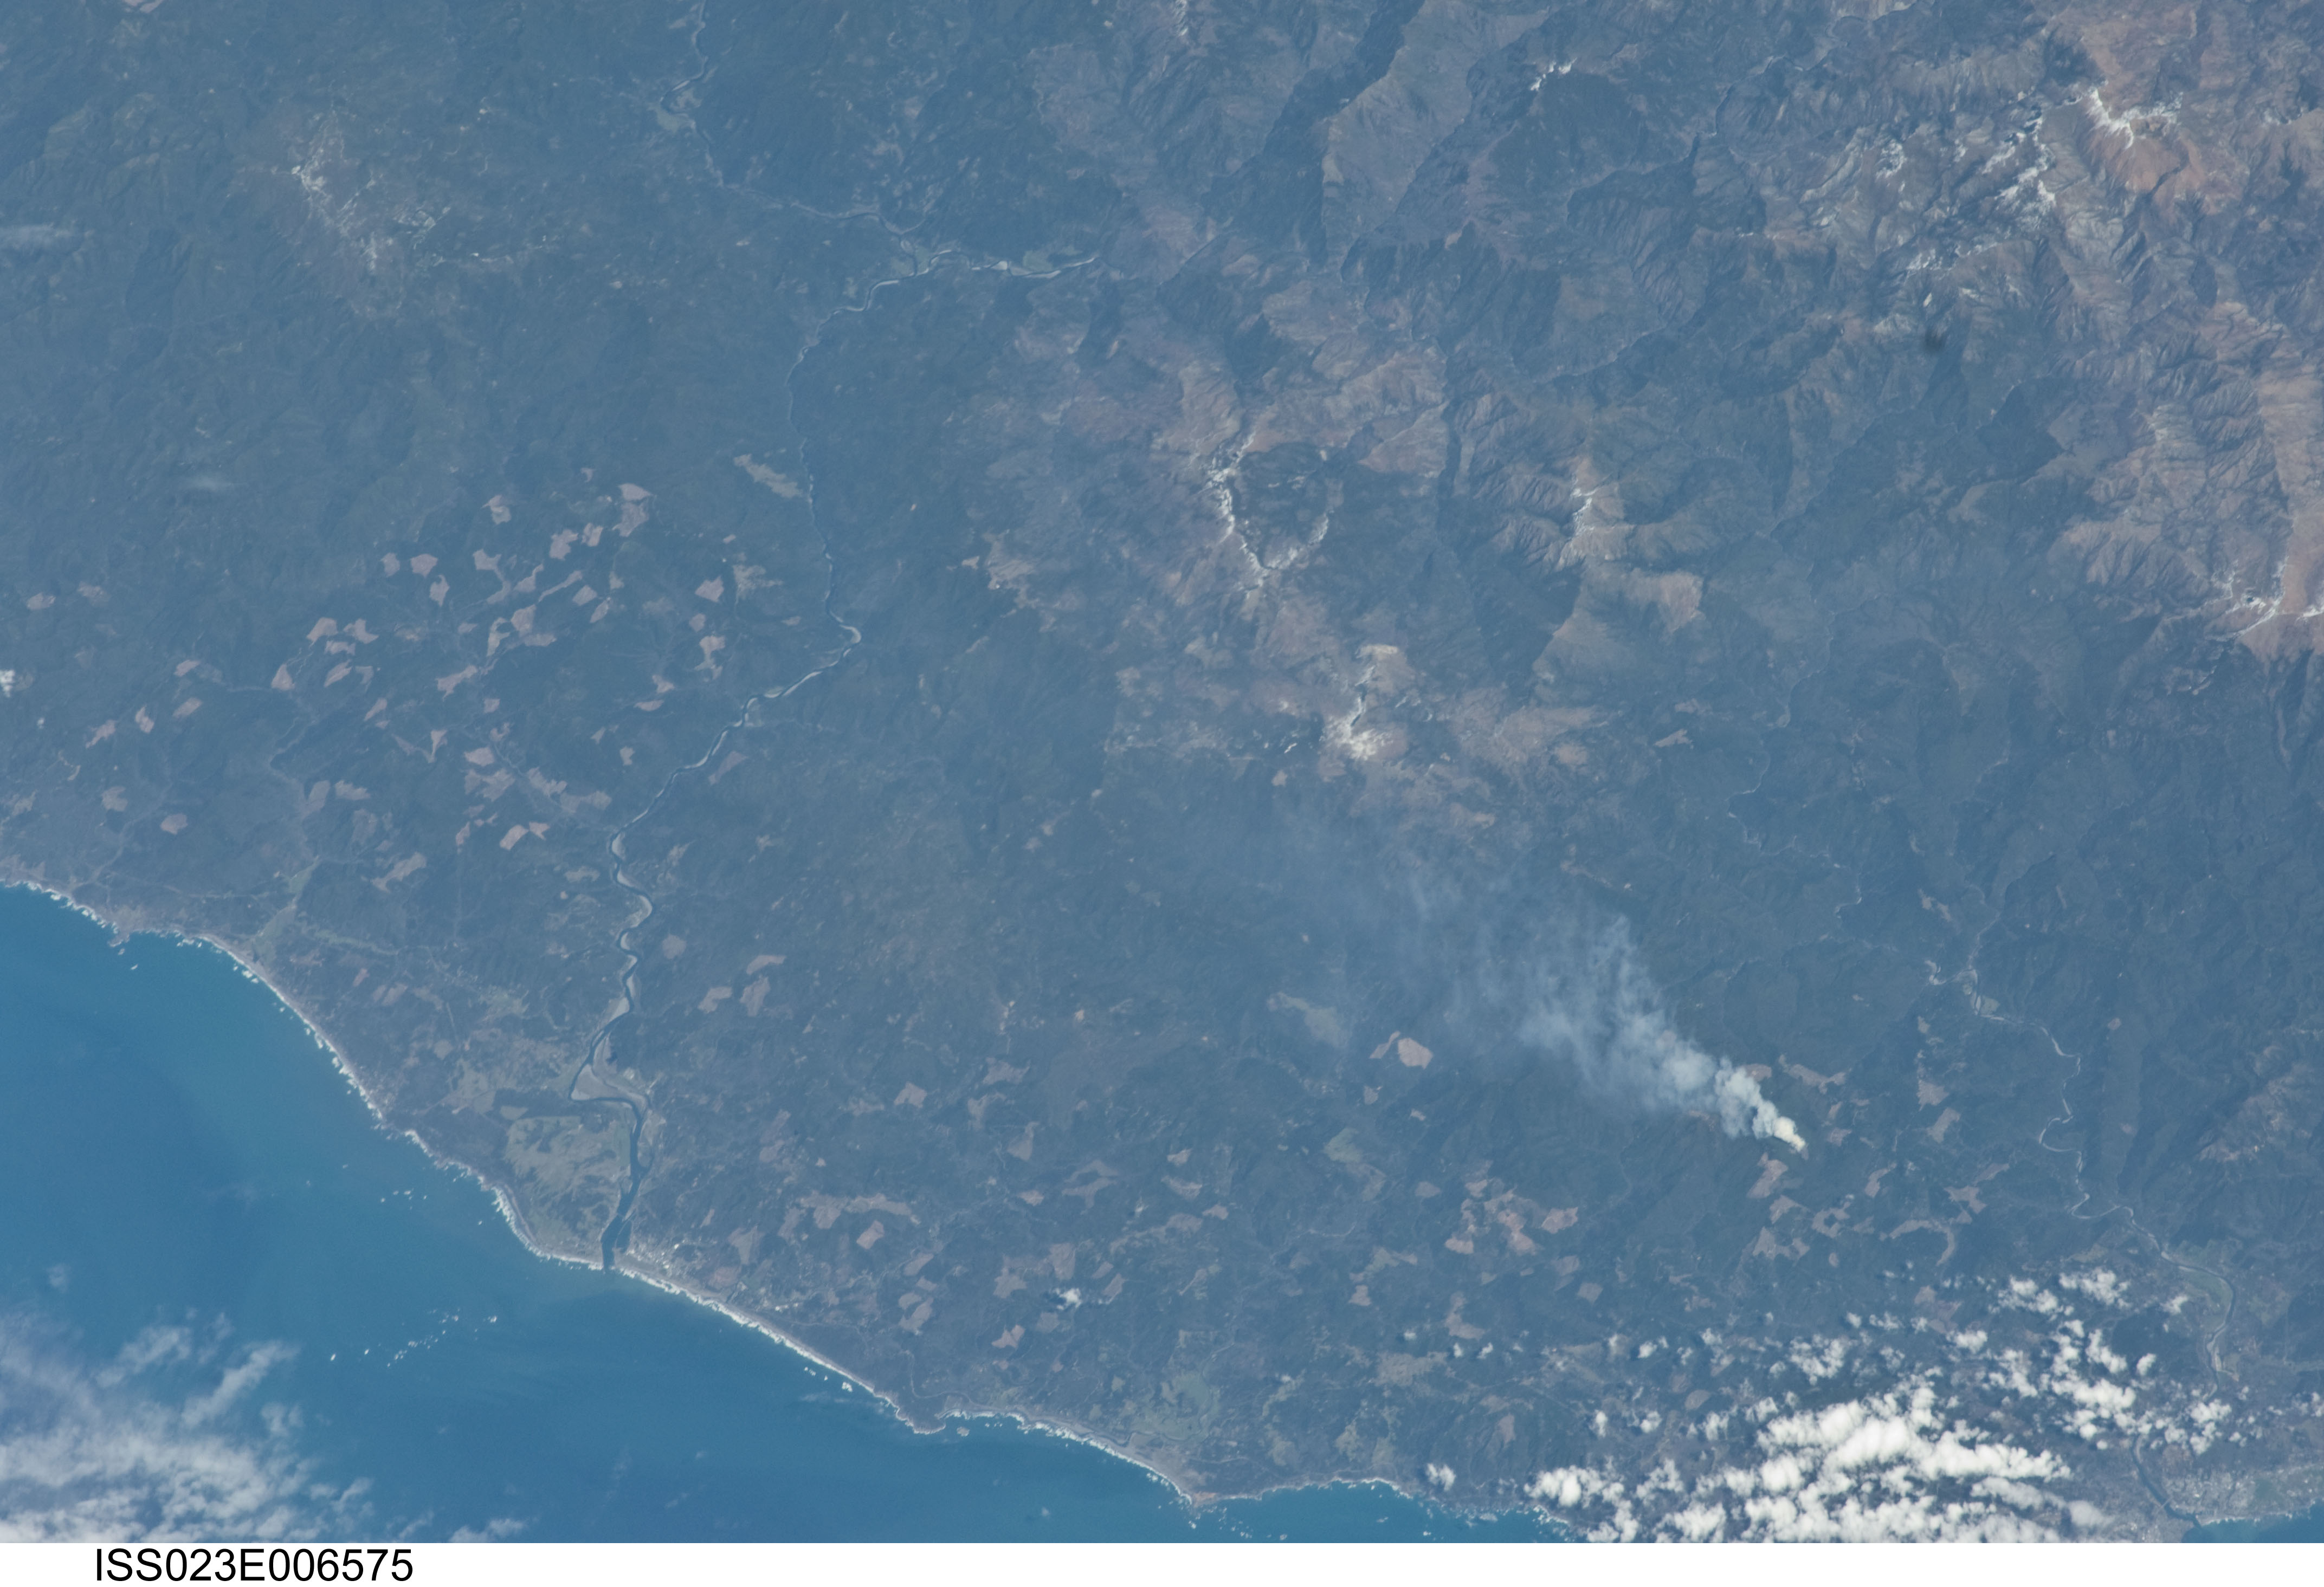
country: USA-OREGON
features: GOLD BEACH, ROGUE R., COAST, FOR., MTS.
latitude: 42.4
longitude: -124.2
